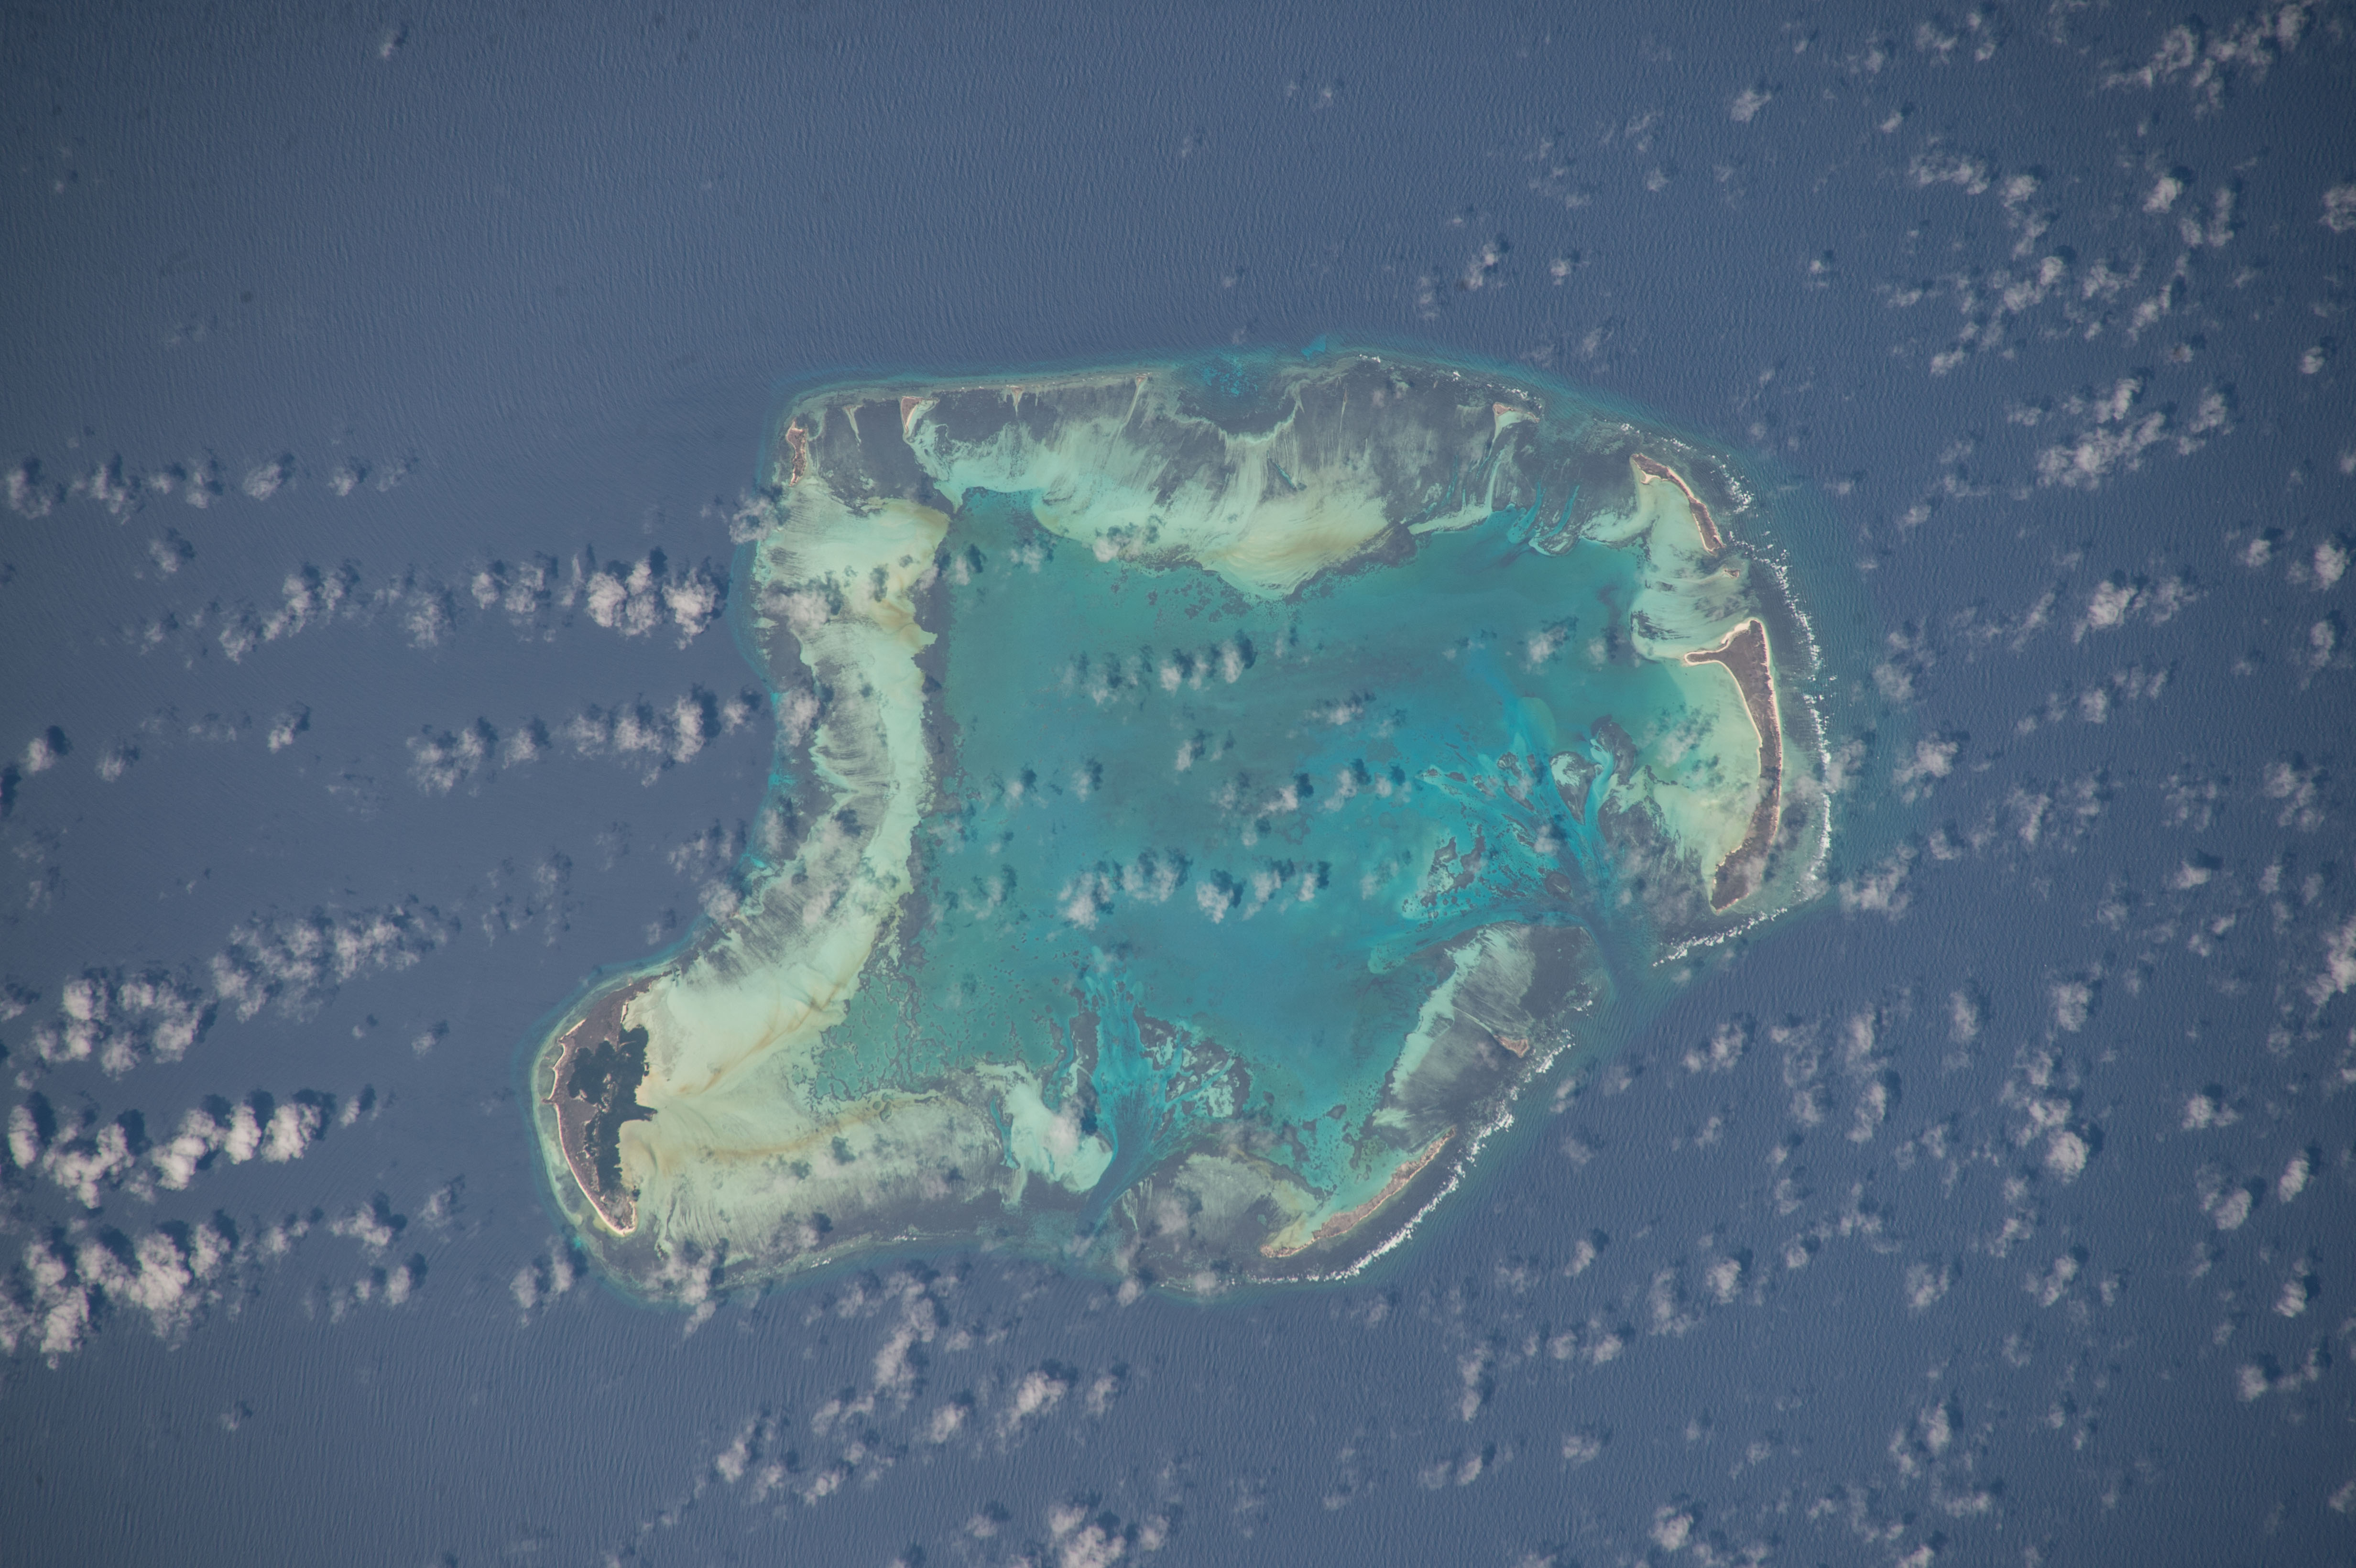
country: SEYCHELLES
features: GLORIOSO ISLANDS,INDIAN OCEAN,COSMOLEDO GROUP
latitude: -9.7
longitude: 47.6
